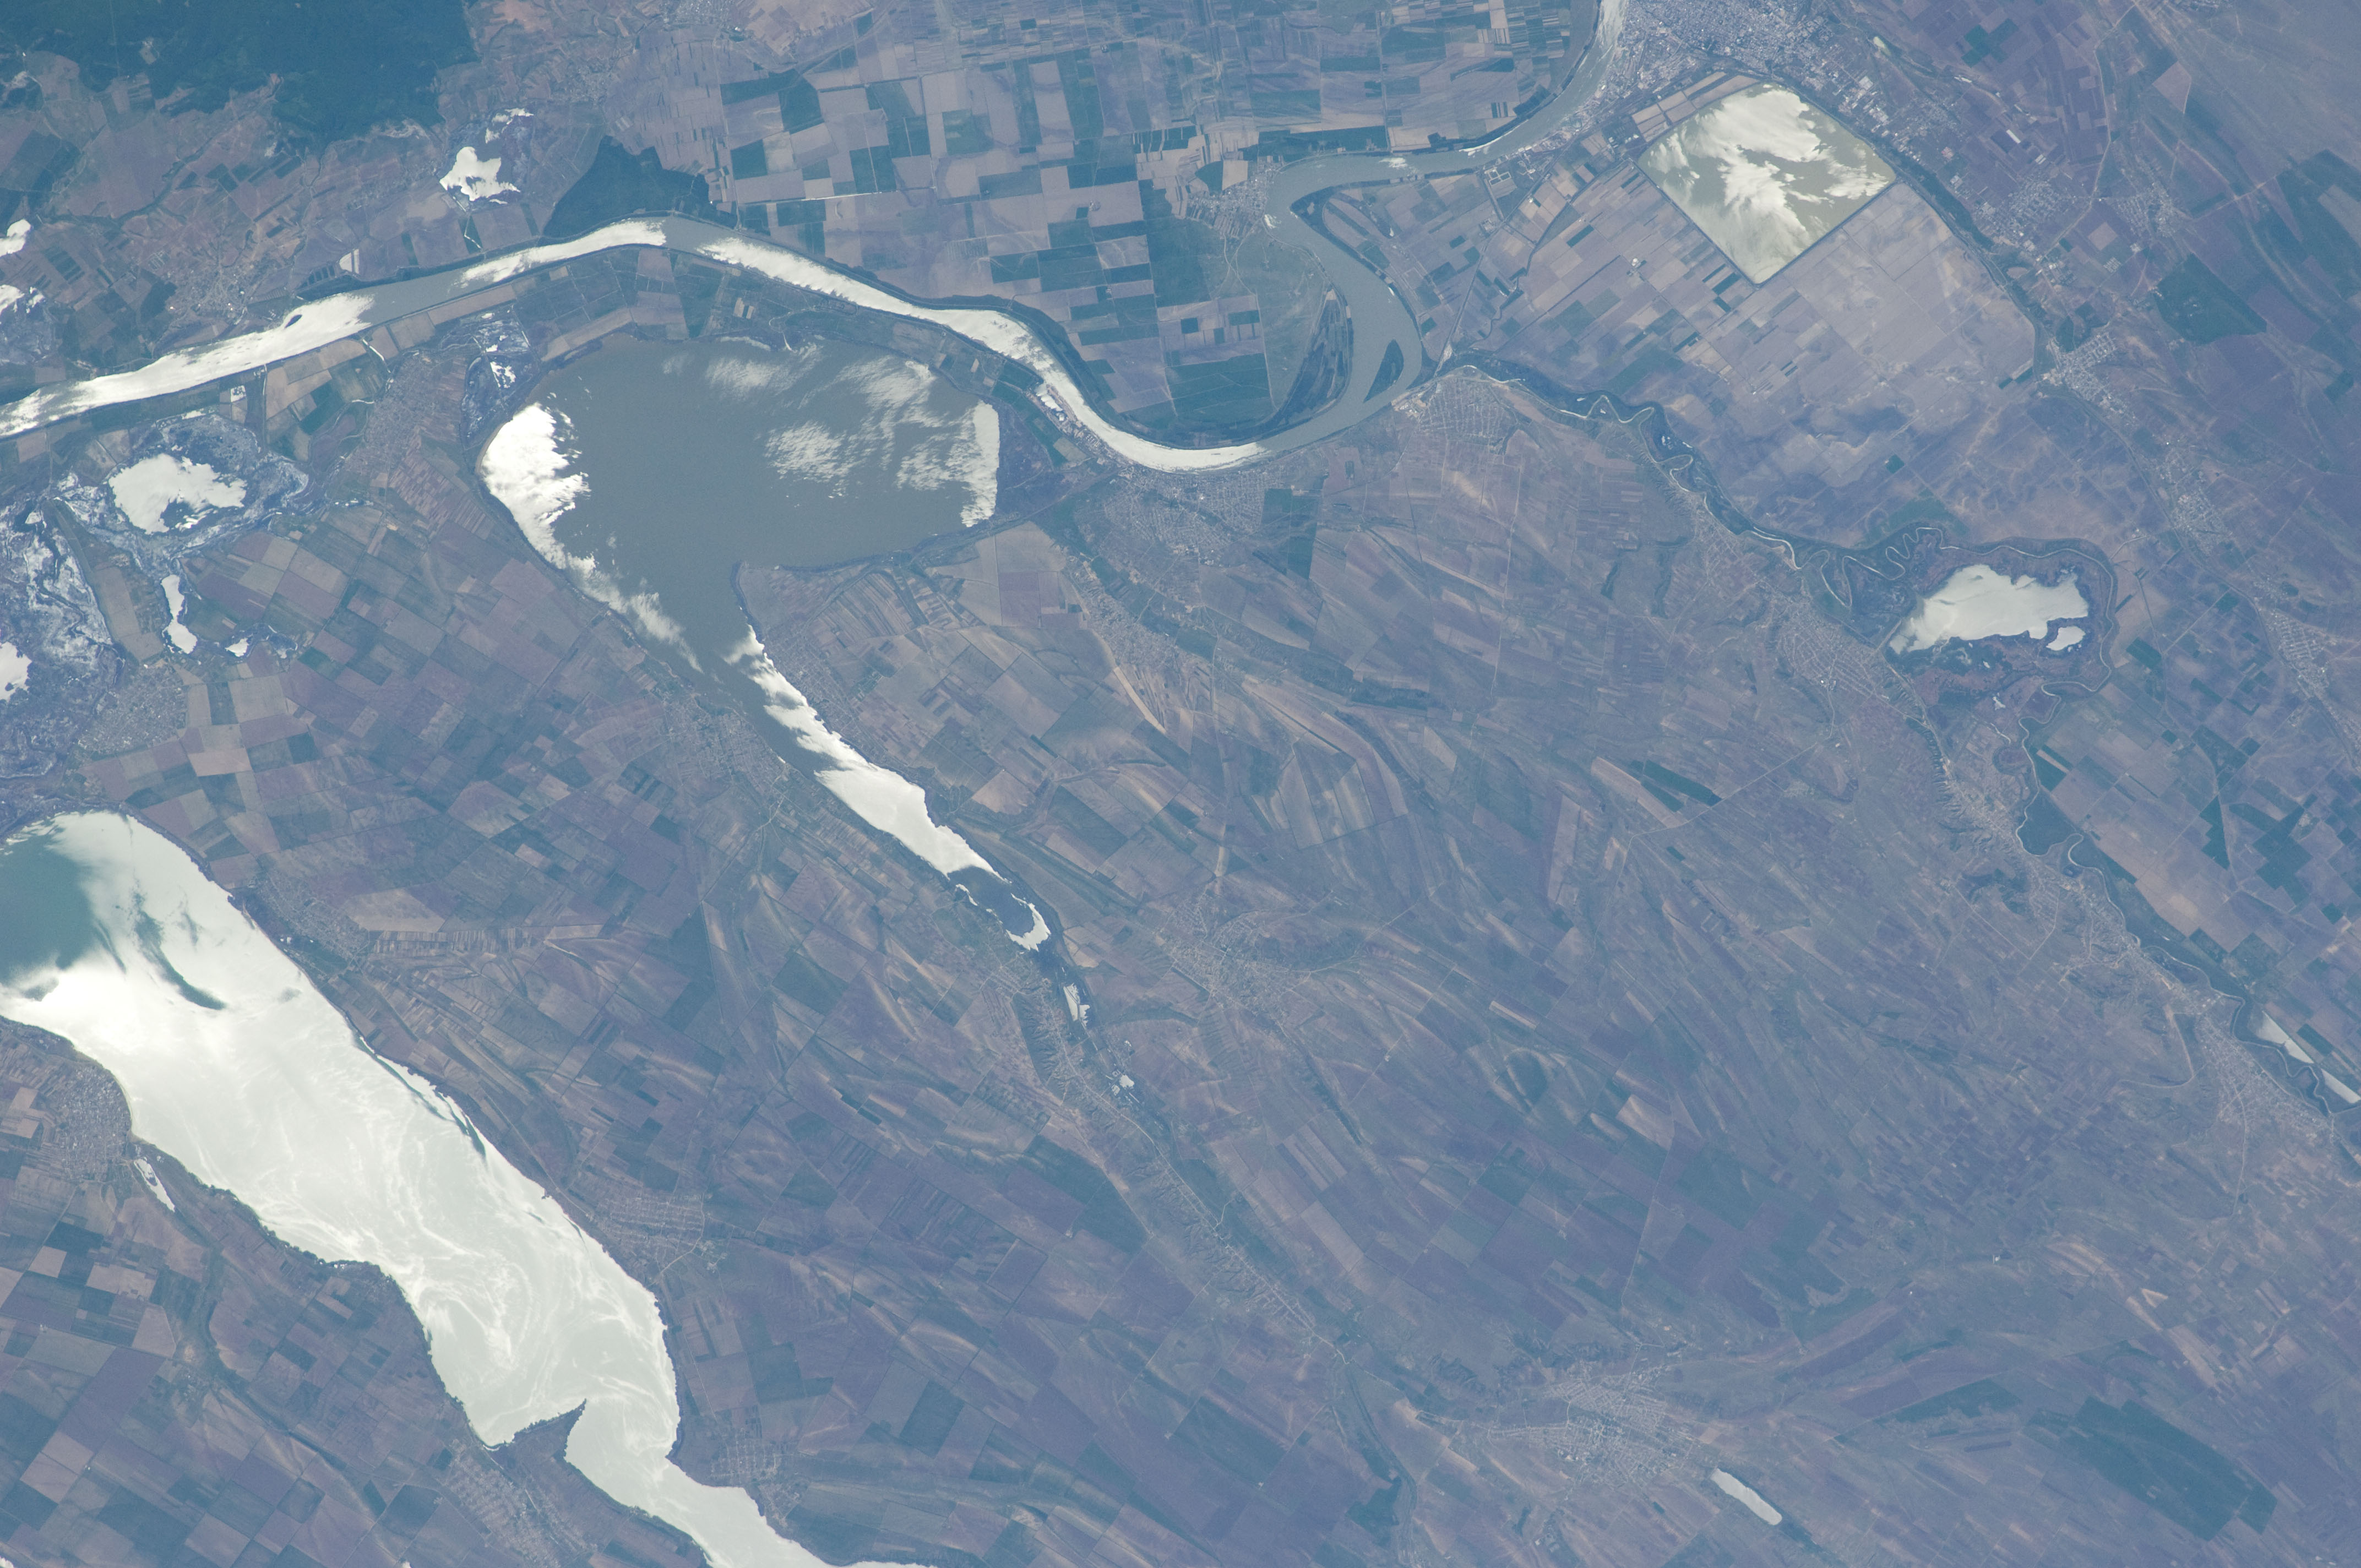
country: UKRAINE
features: AGR., DANUBE RIVER, GALATI, KAHUL L., YALPUH L., KUHURLUI L.
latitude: 45.5
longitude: 28.3
